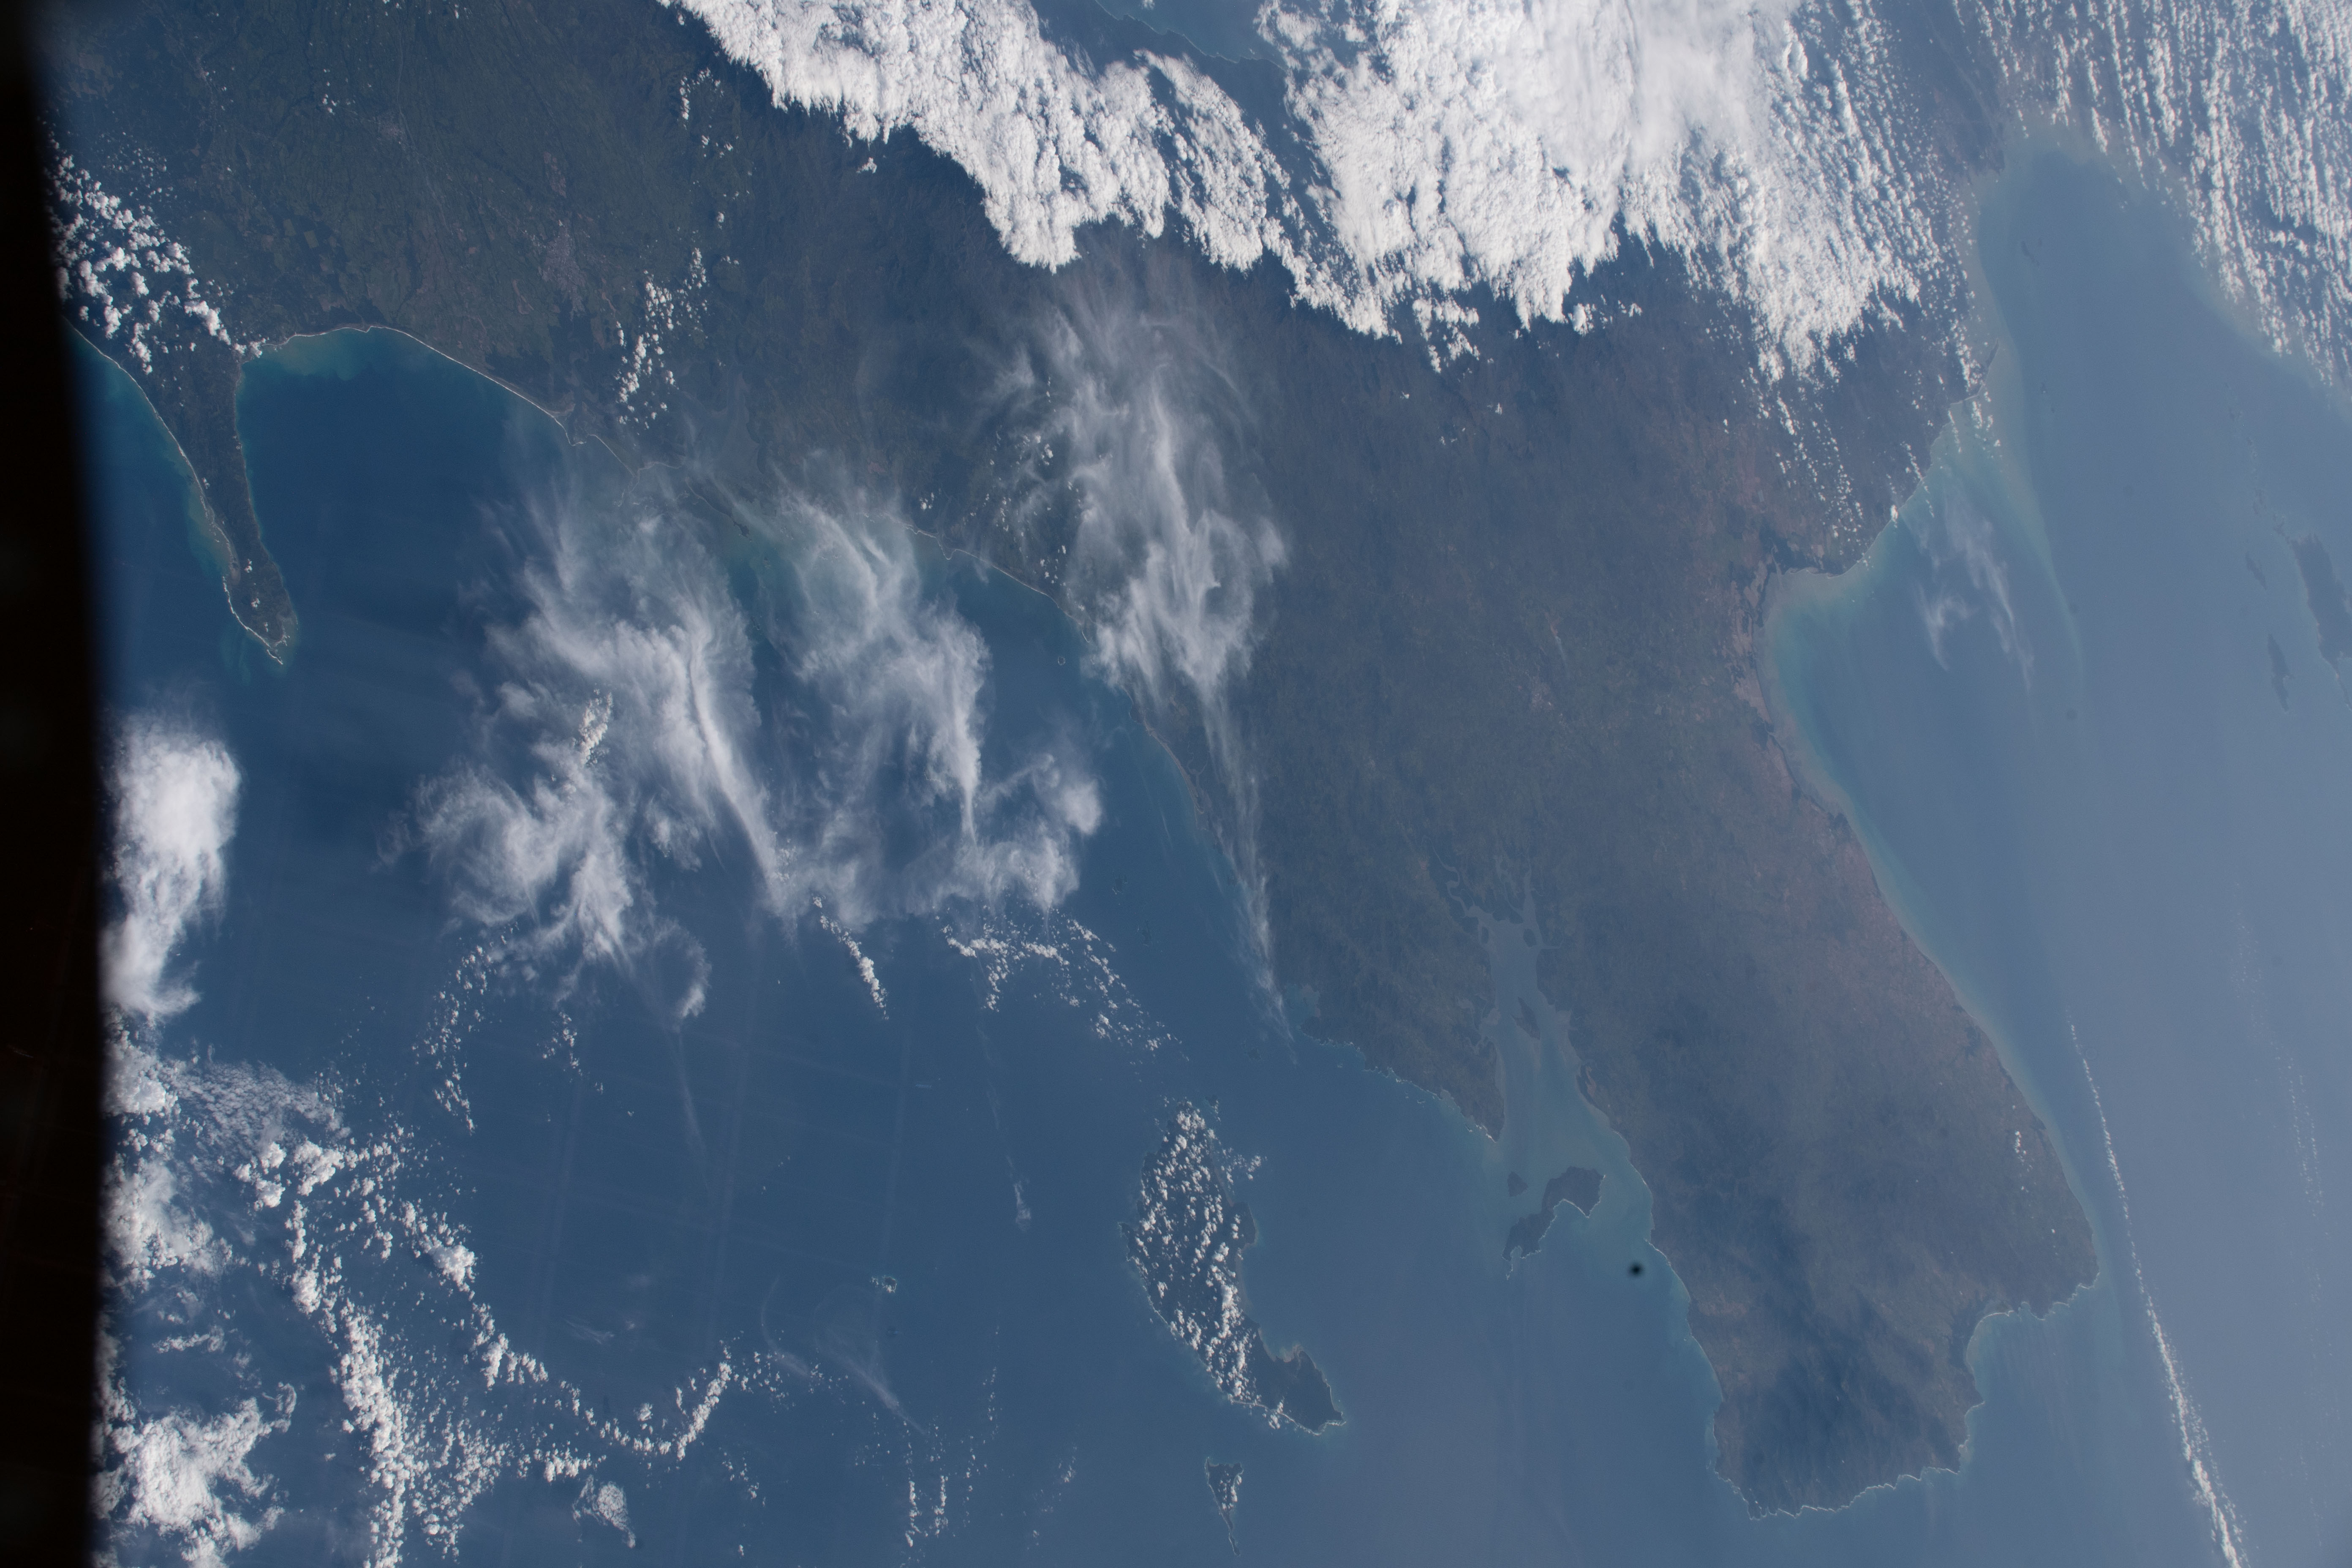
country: PANAMA
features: COIBA ISLAND, CHARCO AZUL, GULF OF PARITA, HUMEDALES DEL GOFO DE MONTIJO
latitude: 7.9
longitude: -81.7
